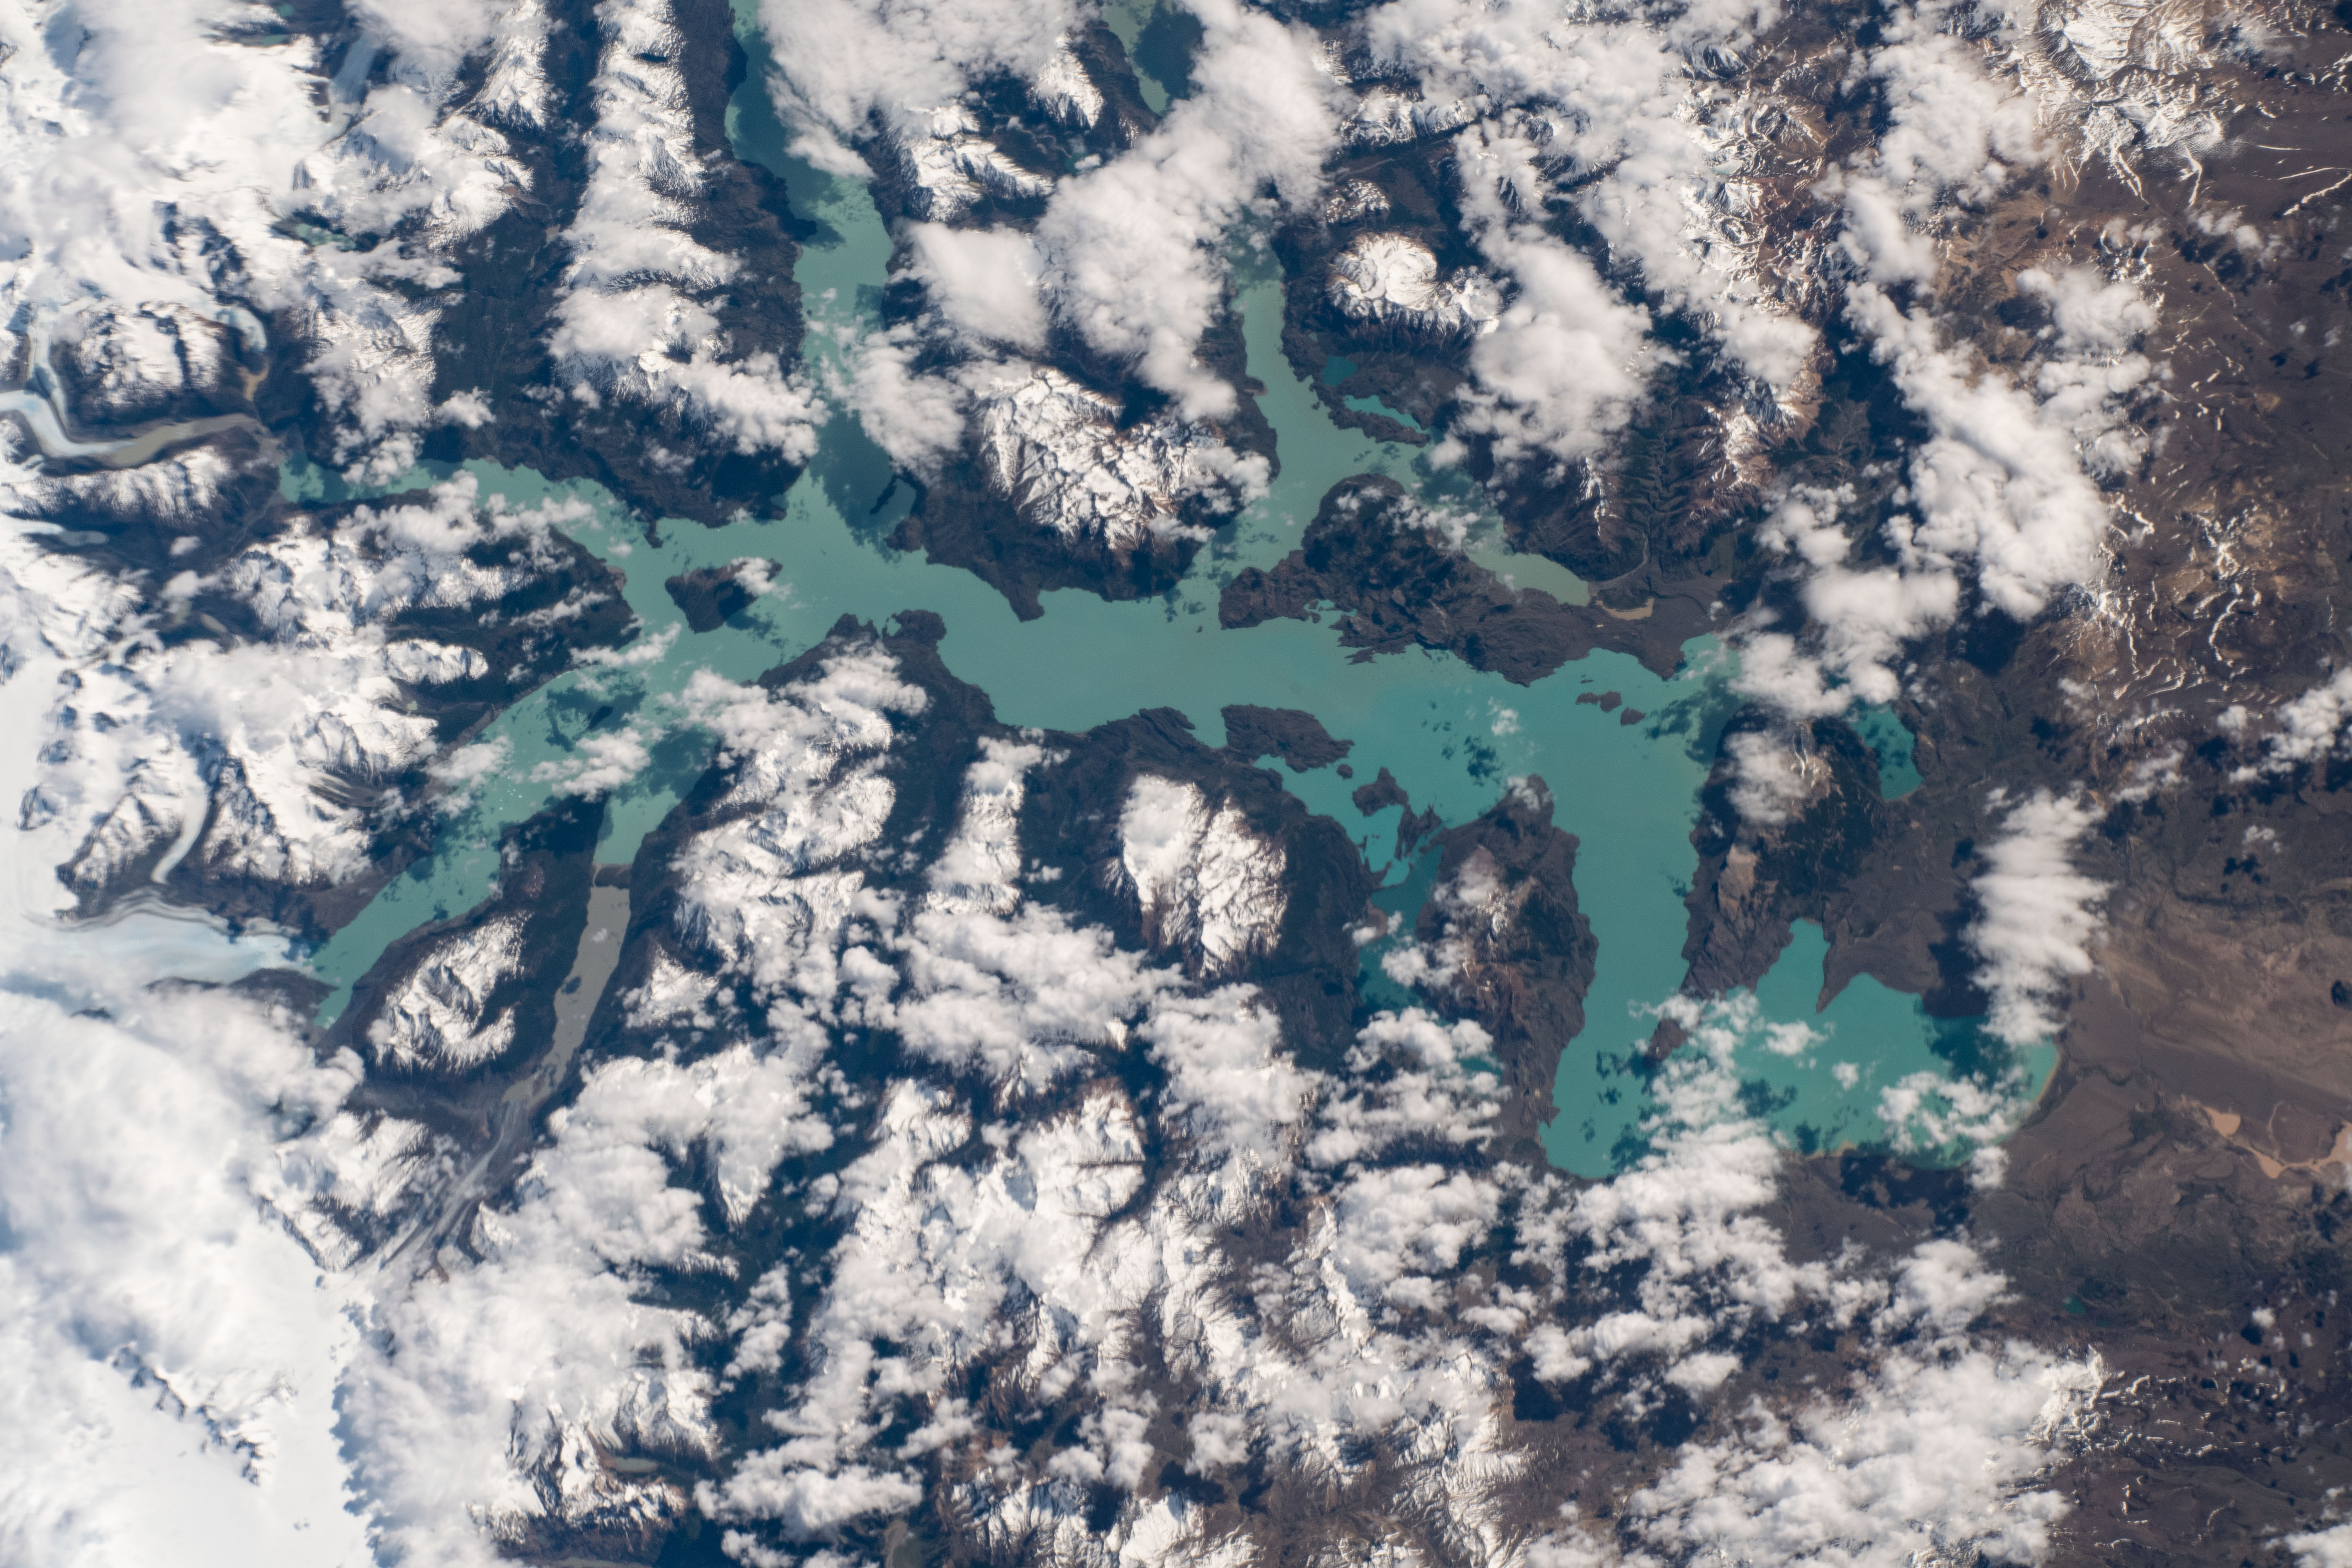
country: CHILE
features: OHIGGINS/SAN MARTIN LAKE
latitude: -48.9
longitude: -72.7
